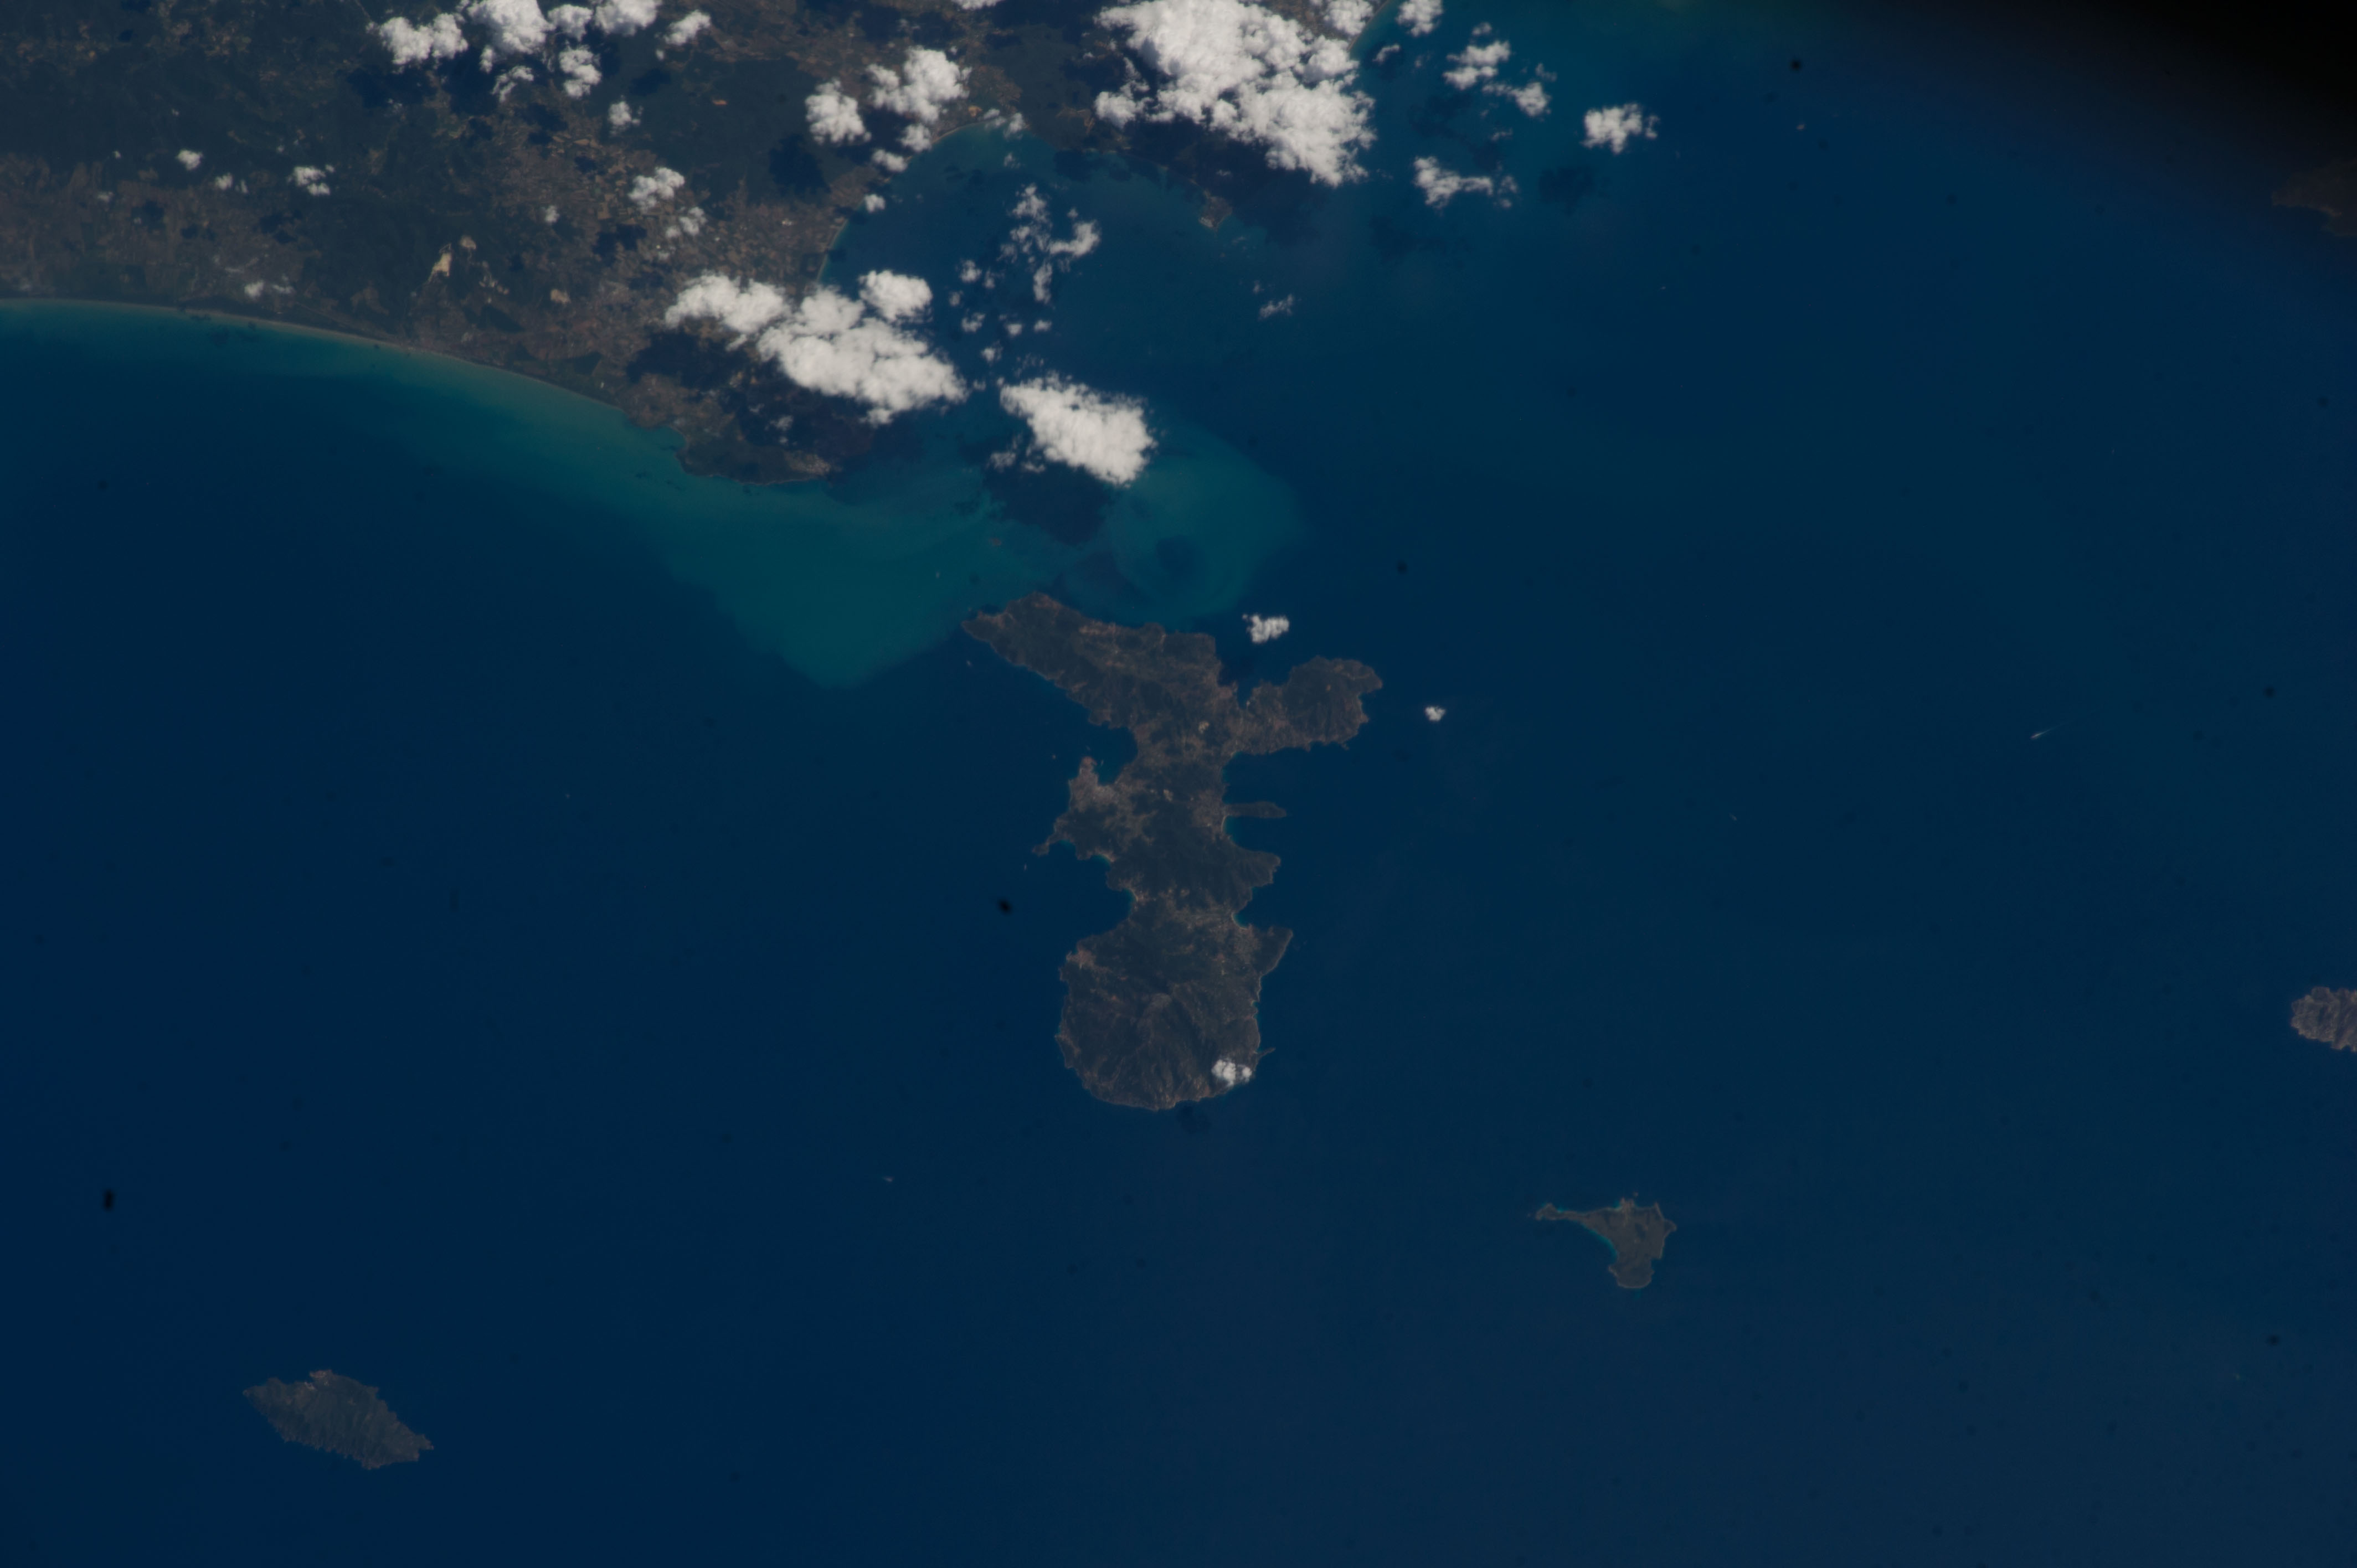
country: ITALY
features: LIGURIAN S., ELBA, PIANOSA, CAPRAIA, G. OF FOLLONICA, TOWNS, HILLS, FOR.
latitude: 42.8
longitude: 10.3
